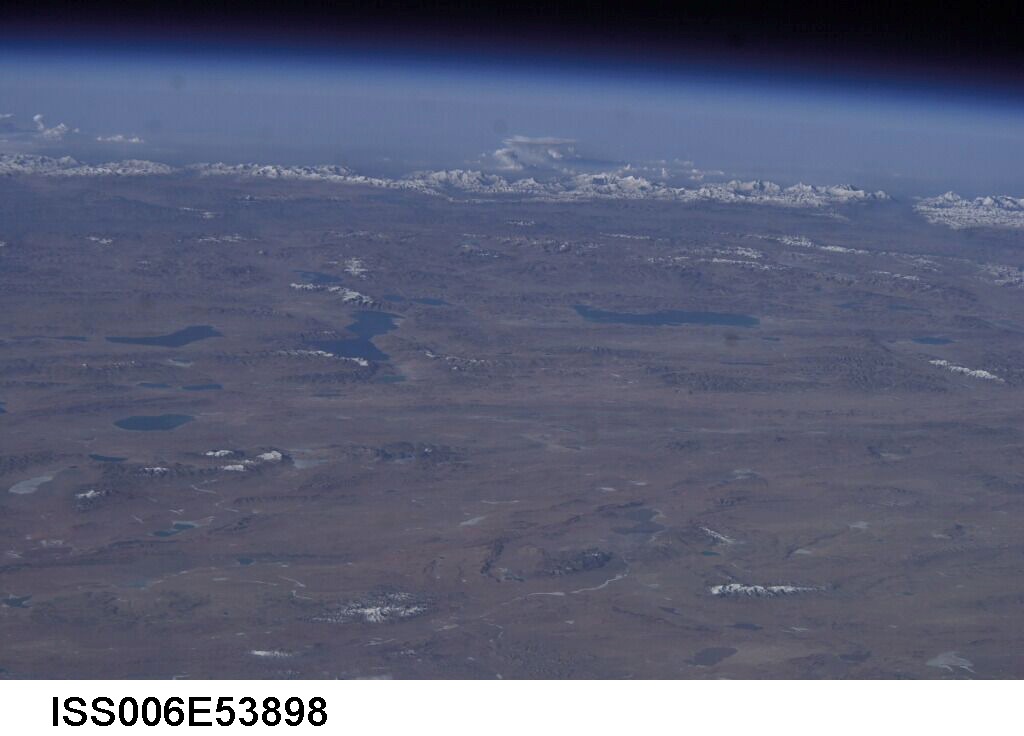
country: CHINA
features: TIBETAN PLAT., HIMALAYA MTS., ATMOSPHERIC LIMB
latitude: 31.5
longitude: 86.4
